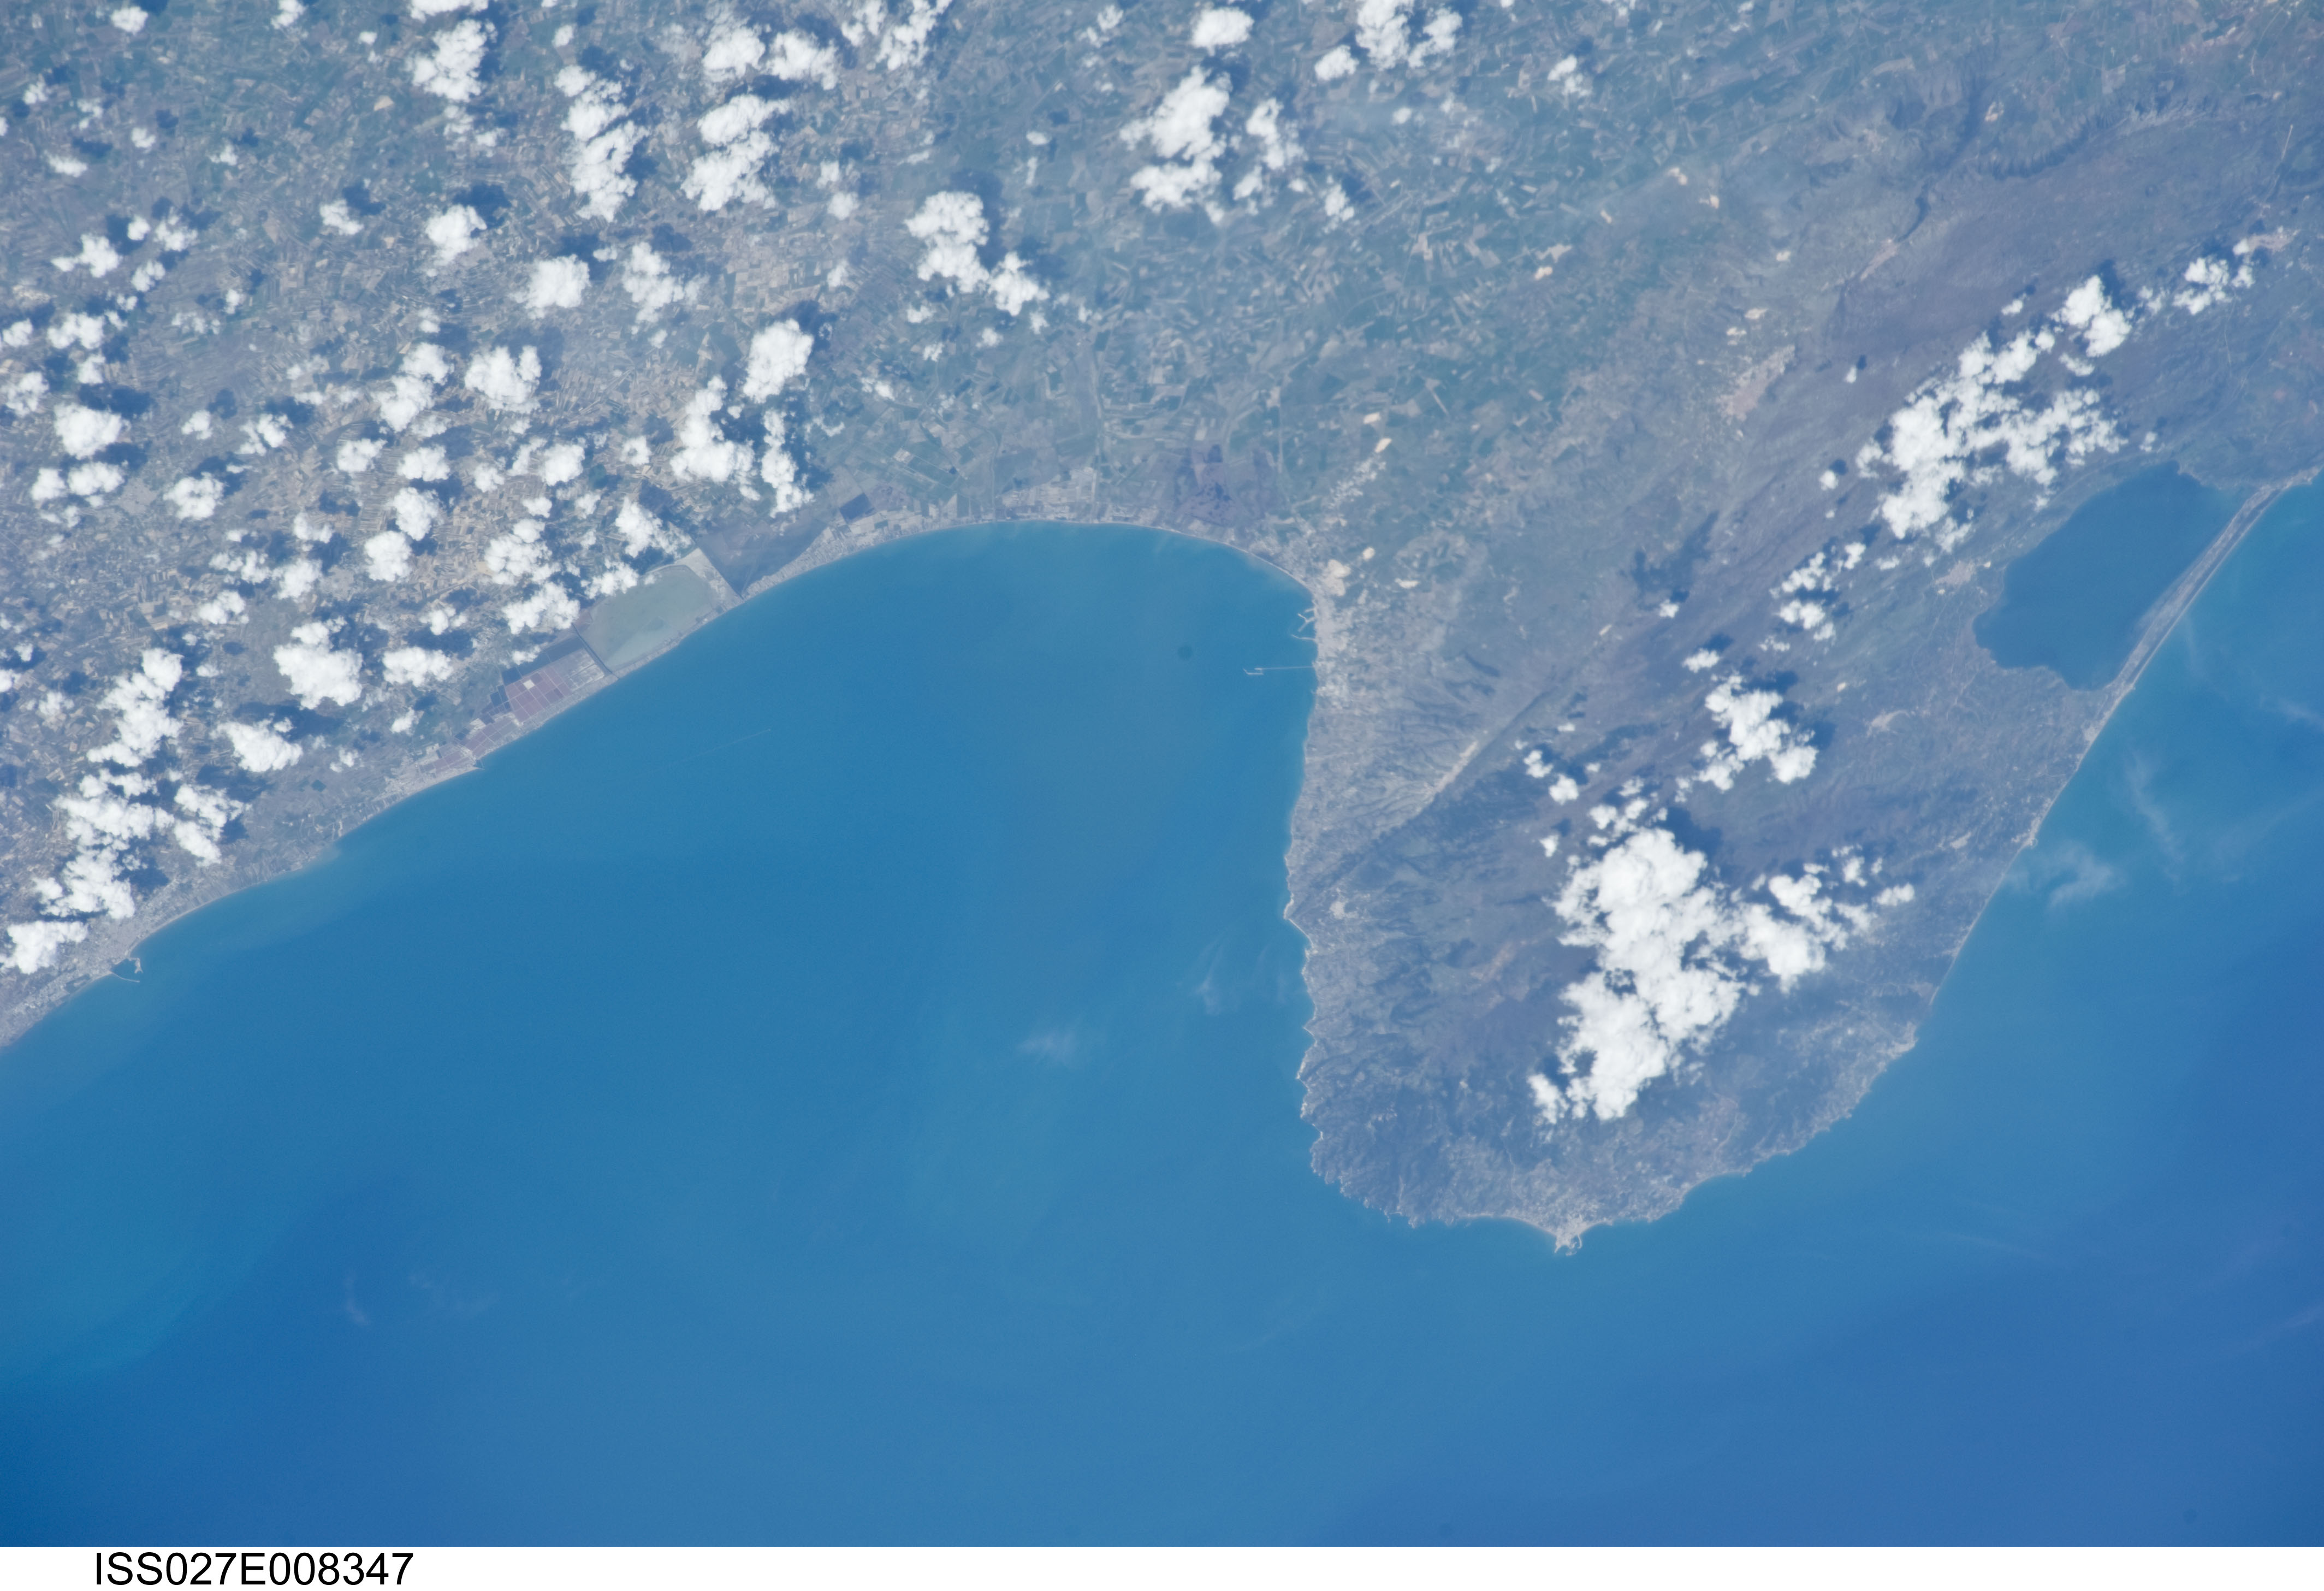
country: ITALY
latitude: 41.6
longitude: 16.0
